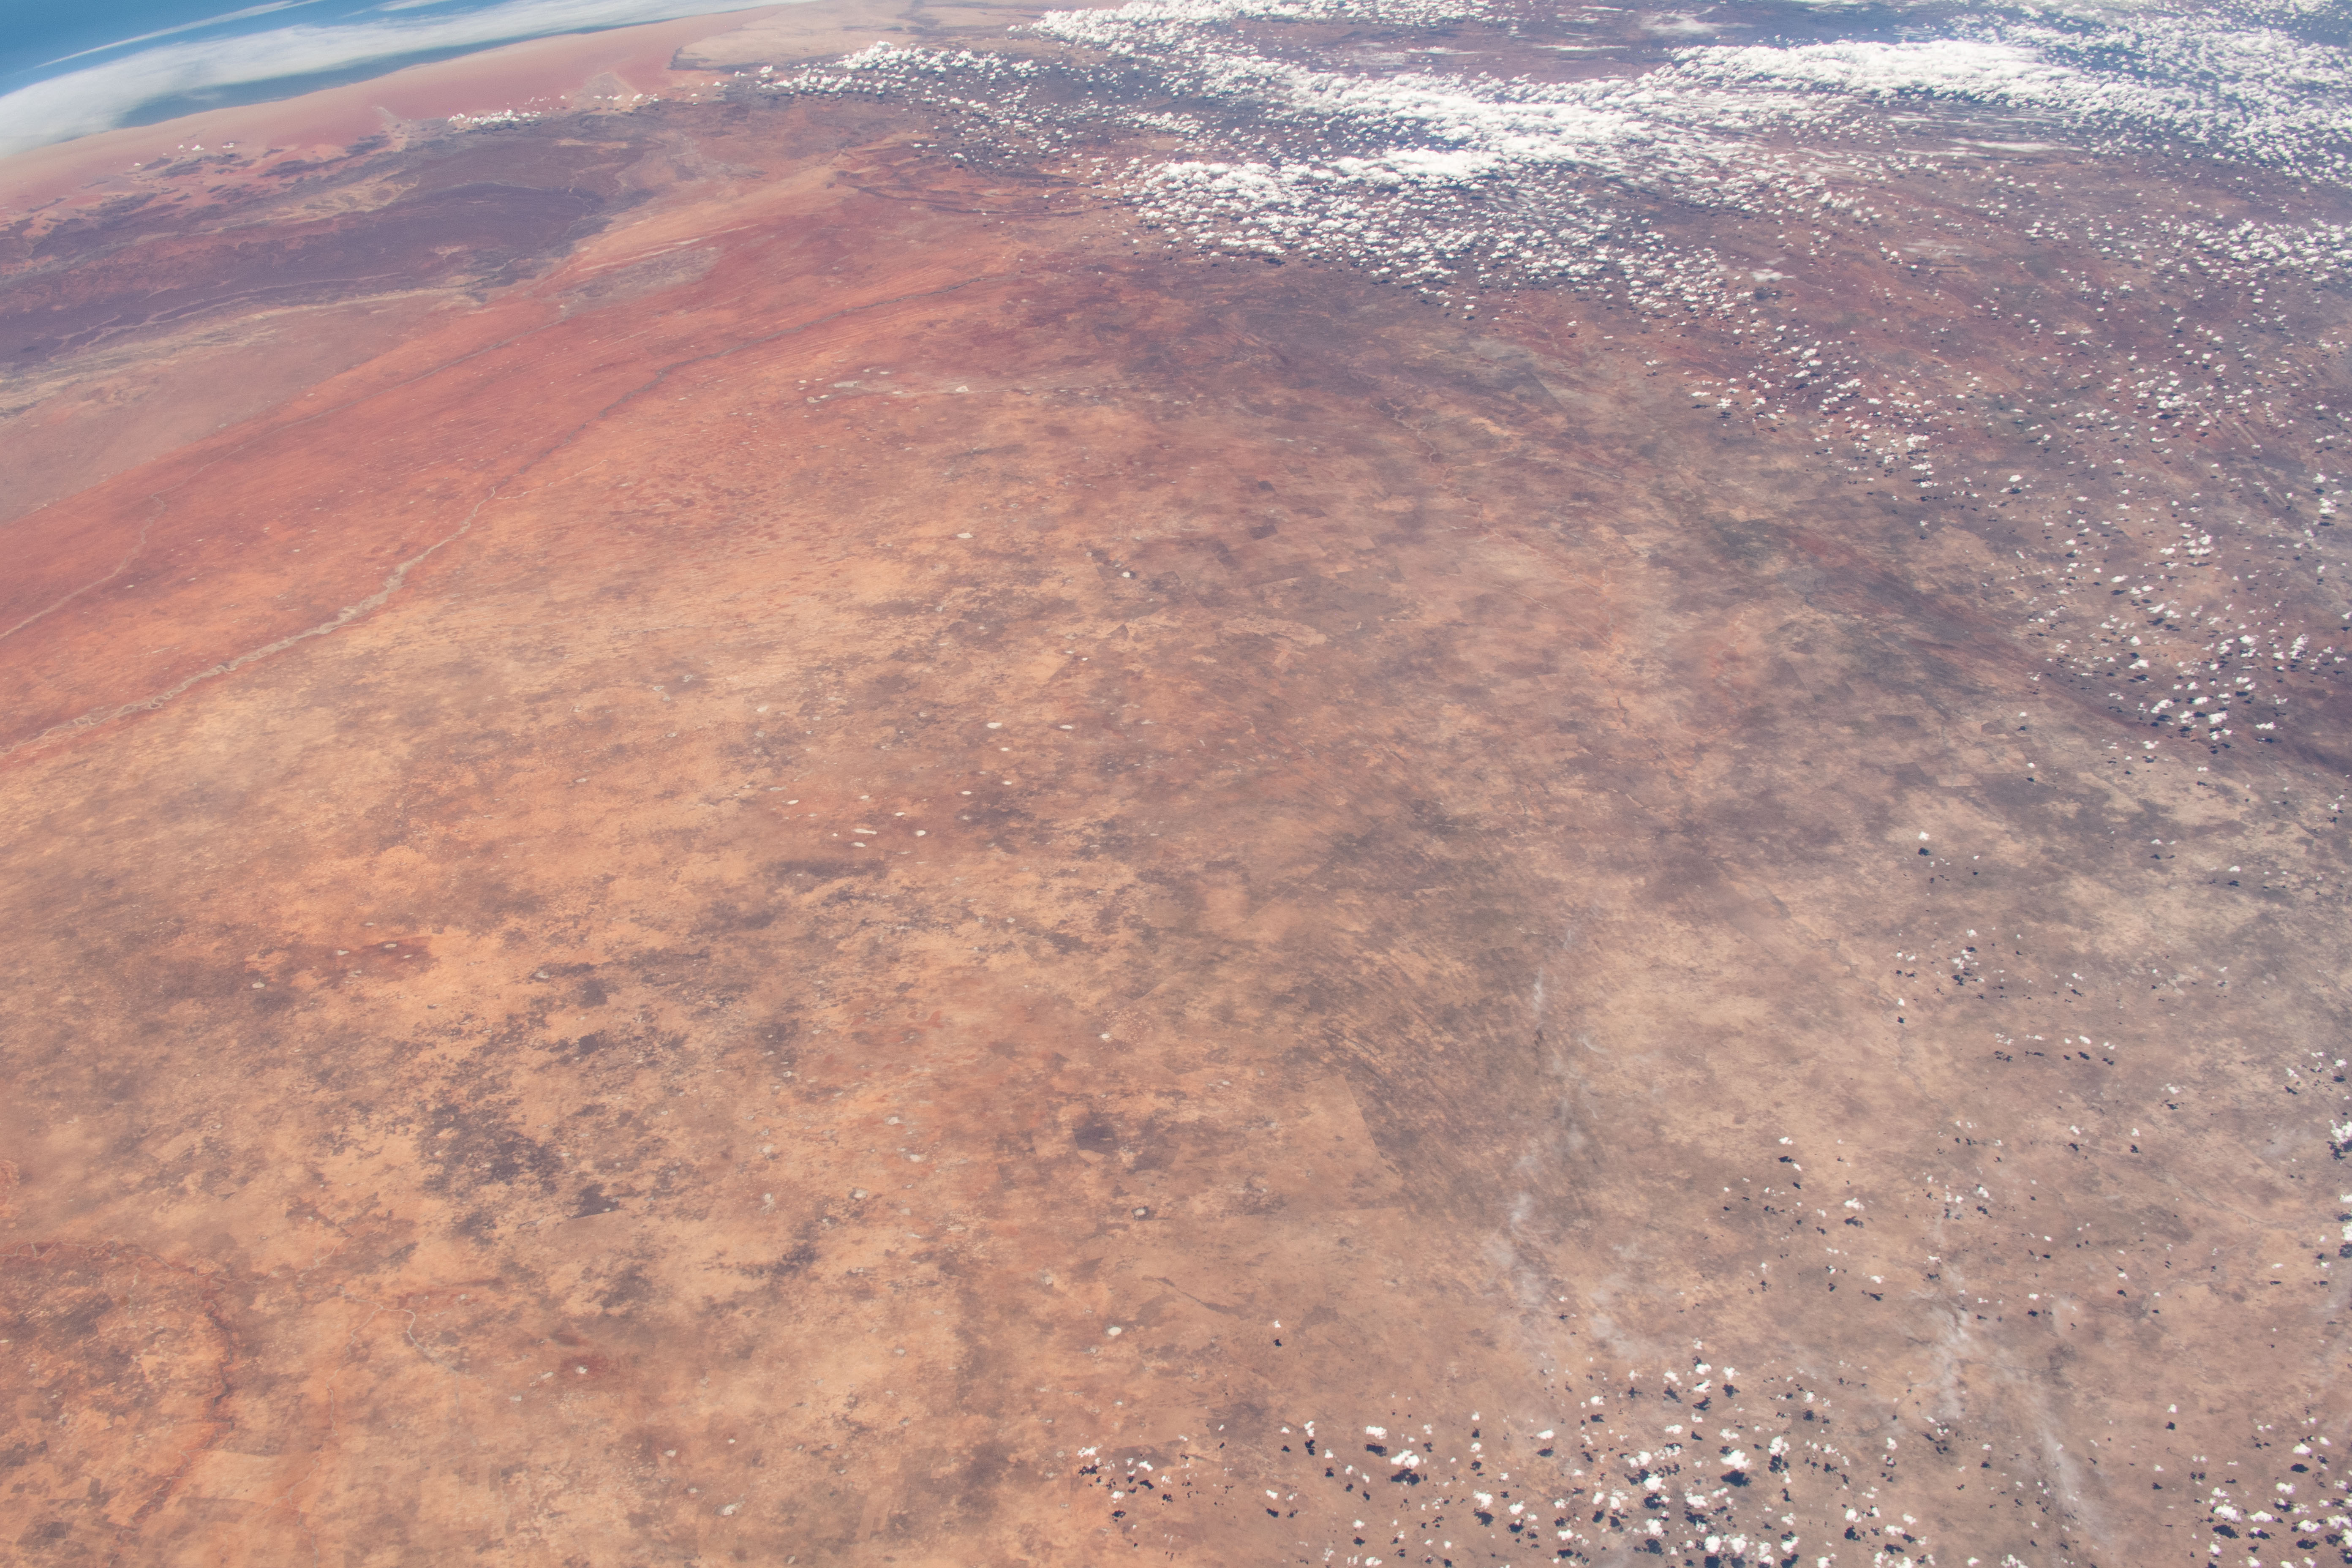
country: BOTSWANA
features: KALAHARI DESERT, GROOT KARAS MOUNTAINS
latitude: -23.5
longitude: 20.5
